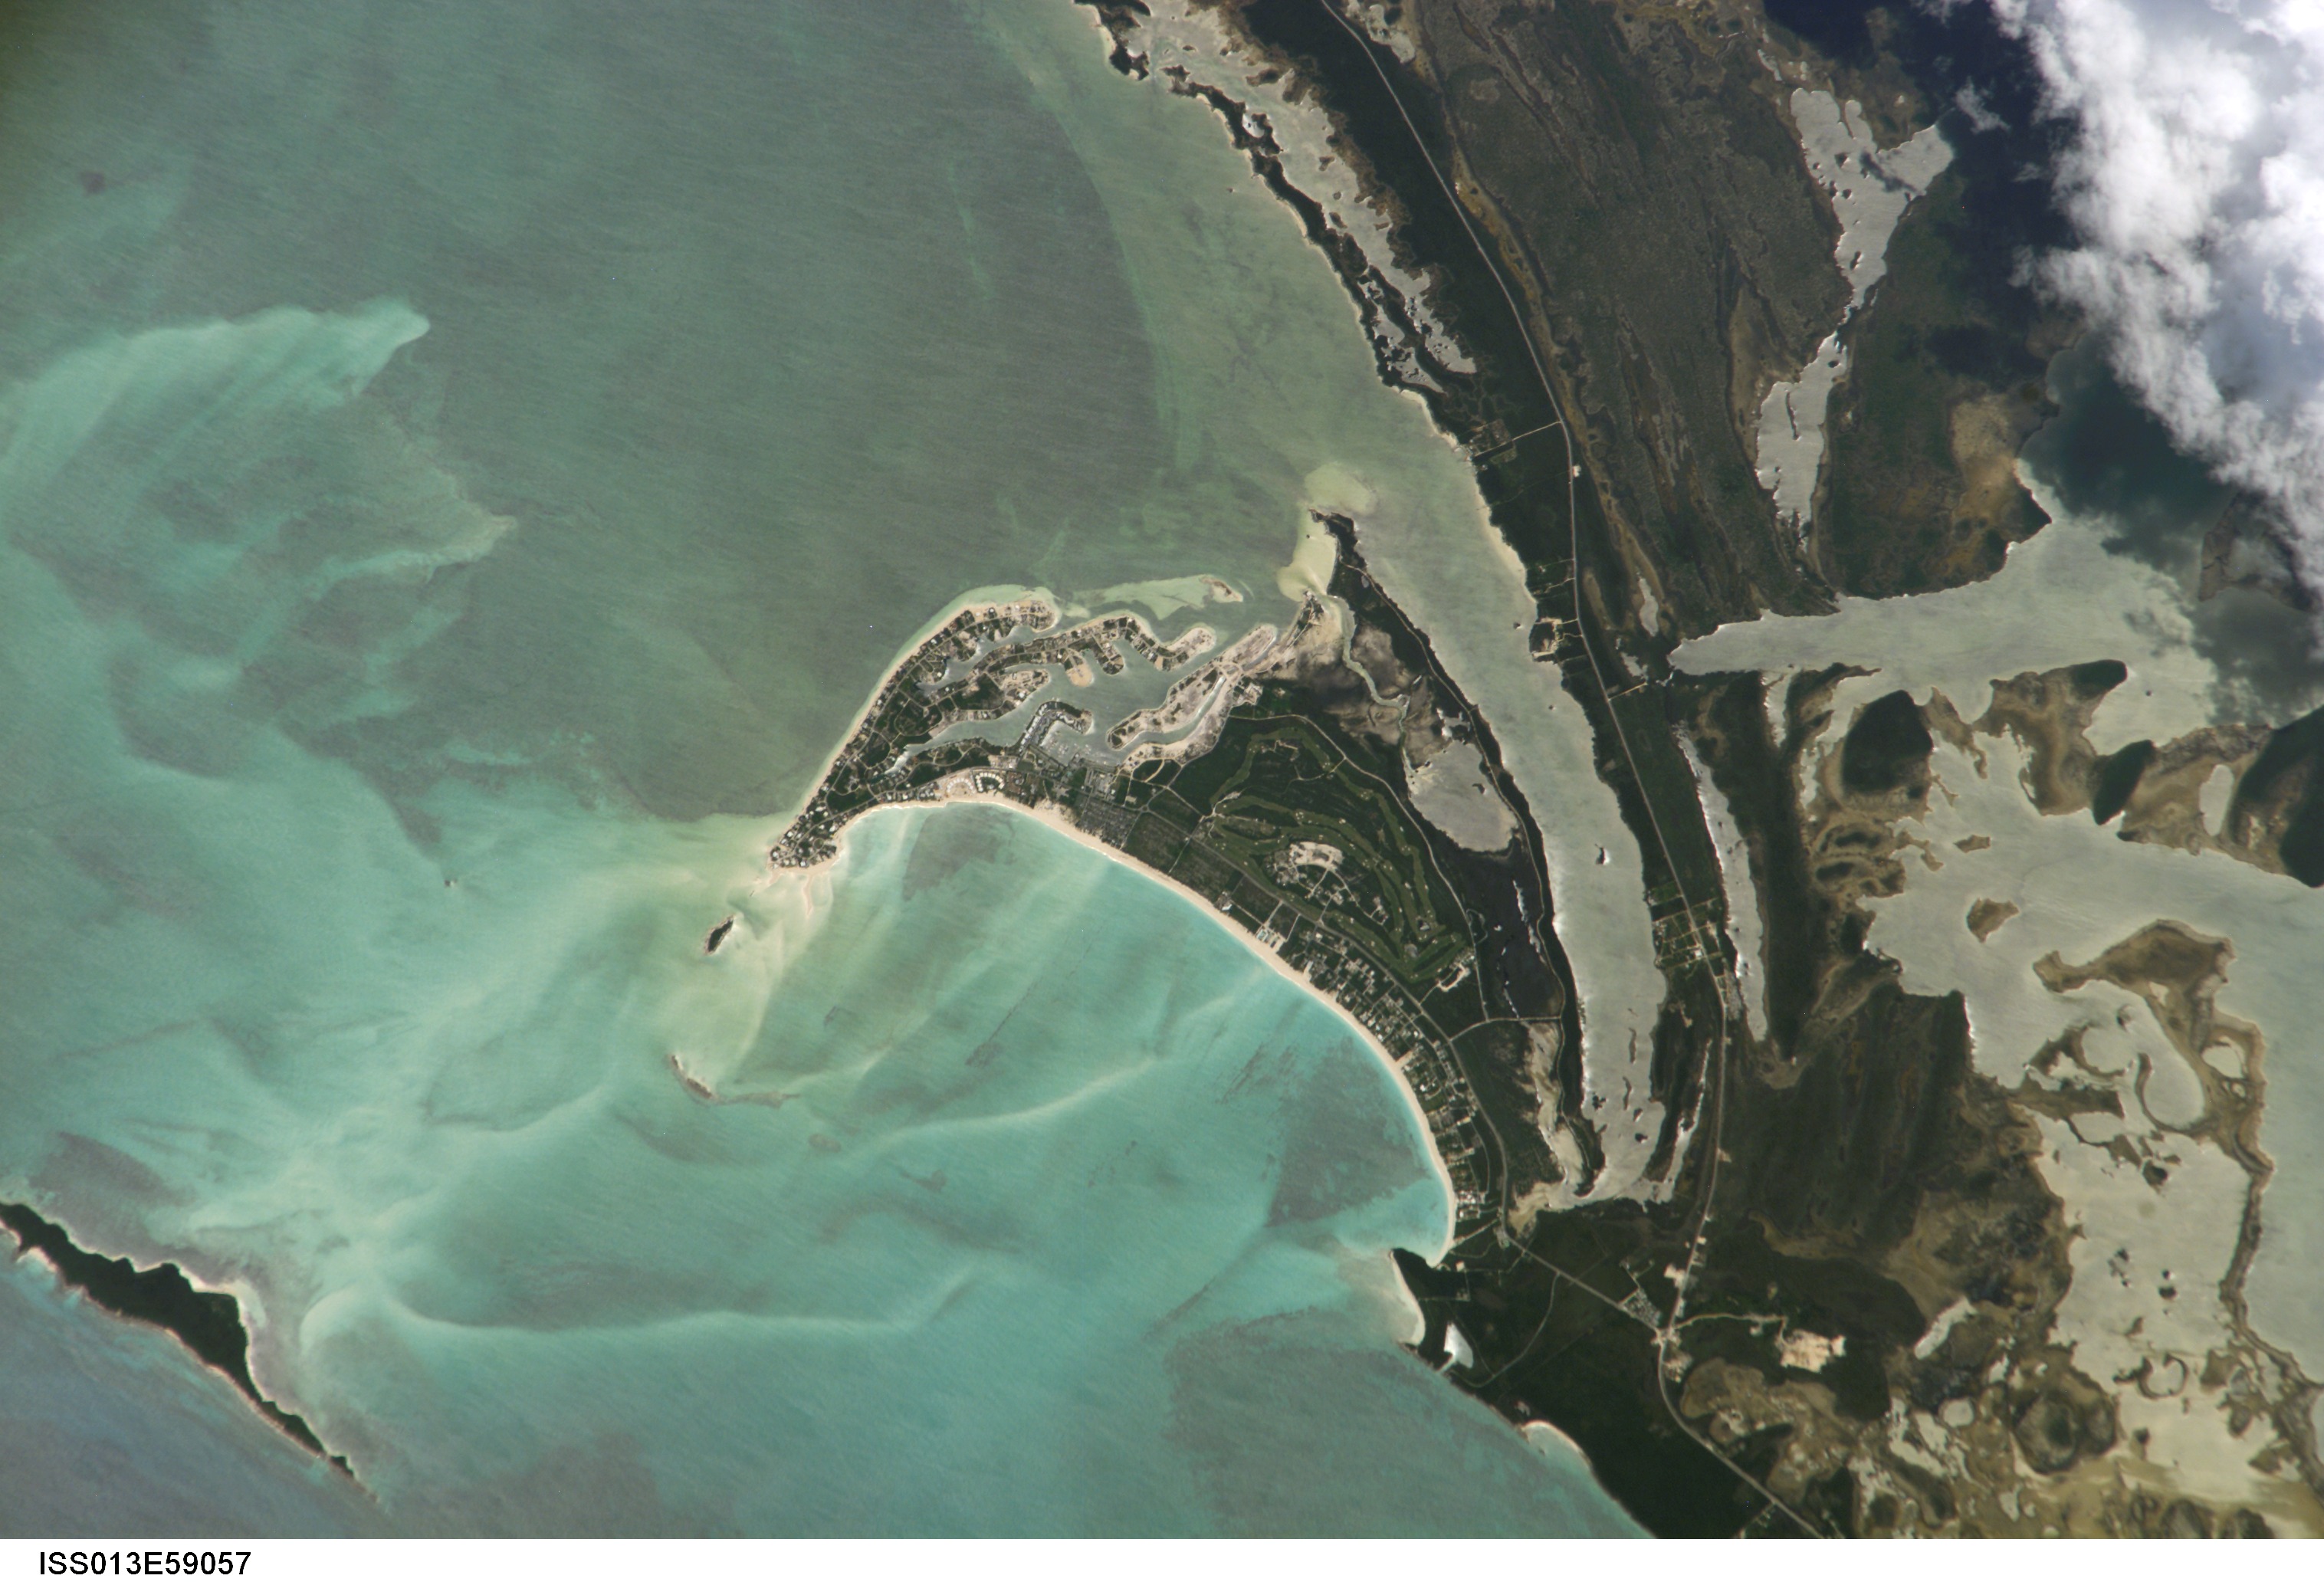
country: BAHAMAS
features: GREAT ABACO I., SUNGLINT
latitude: 26.7
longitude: -77.3
